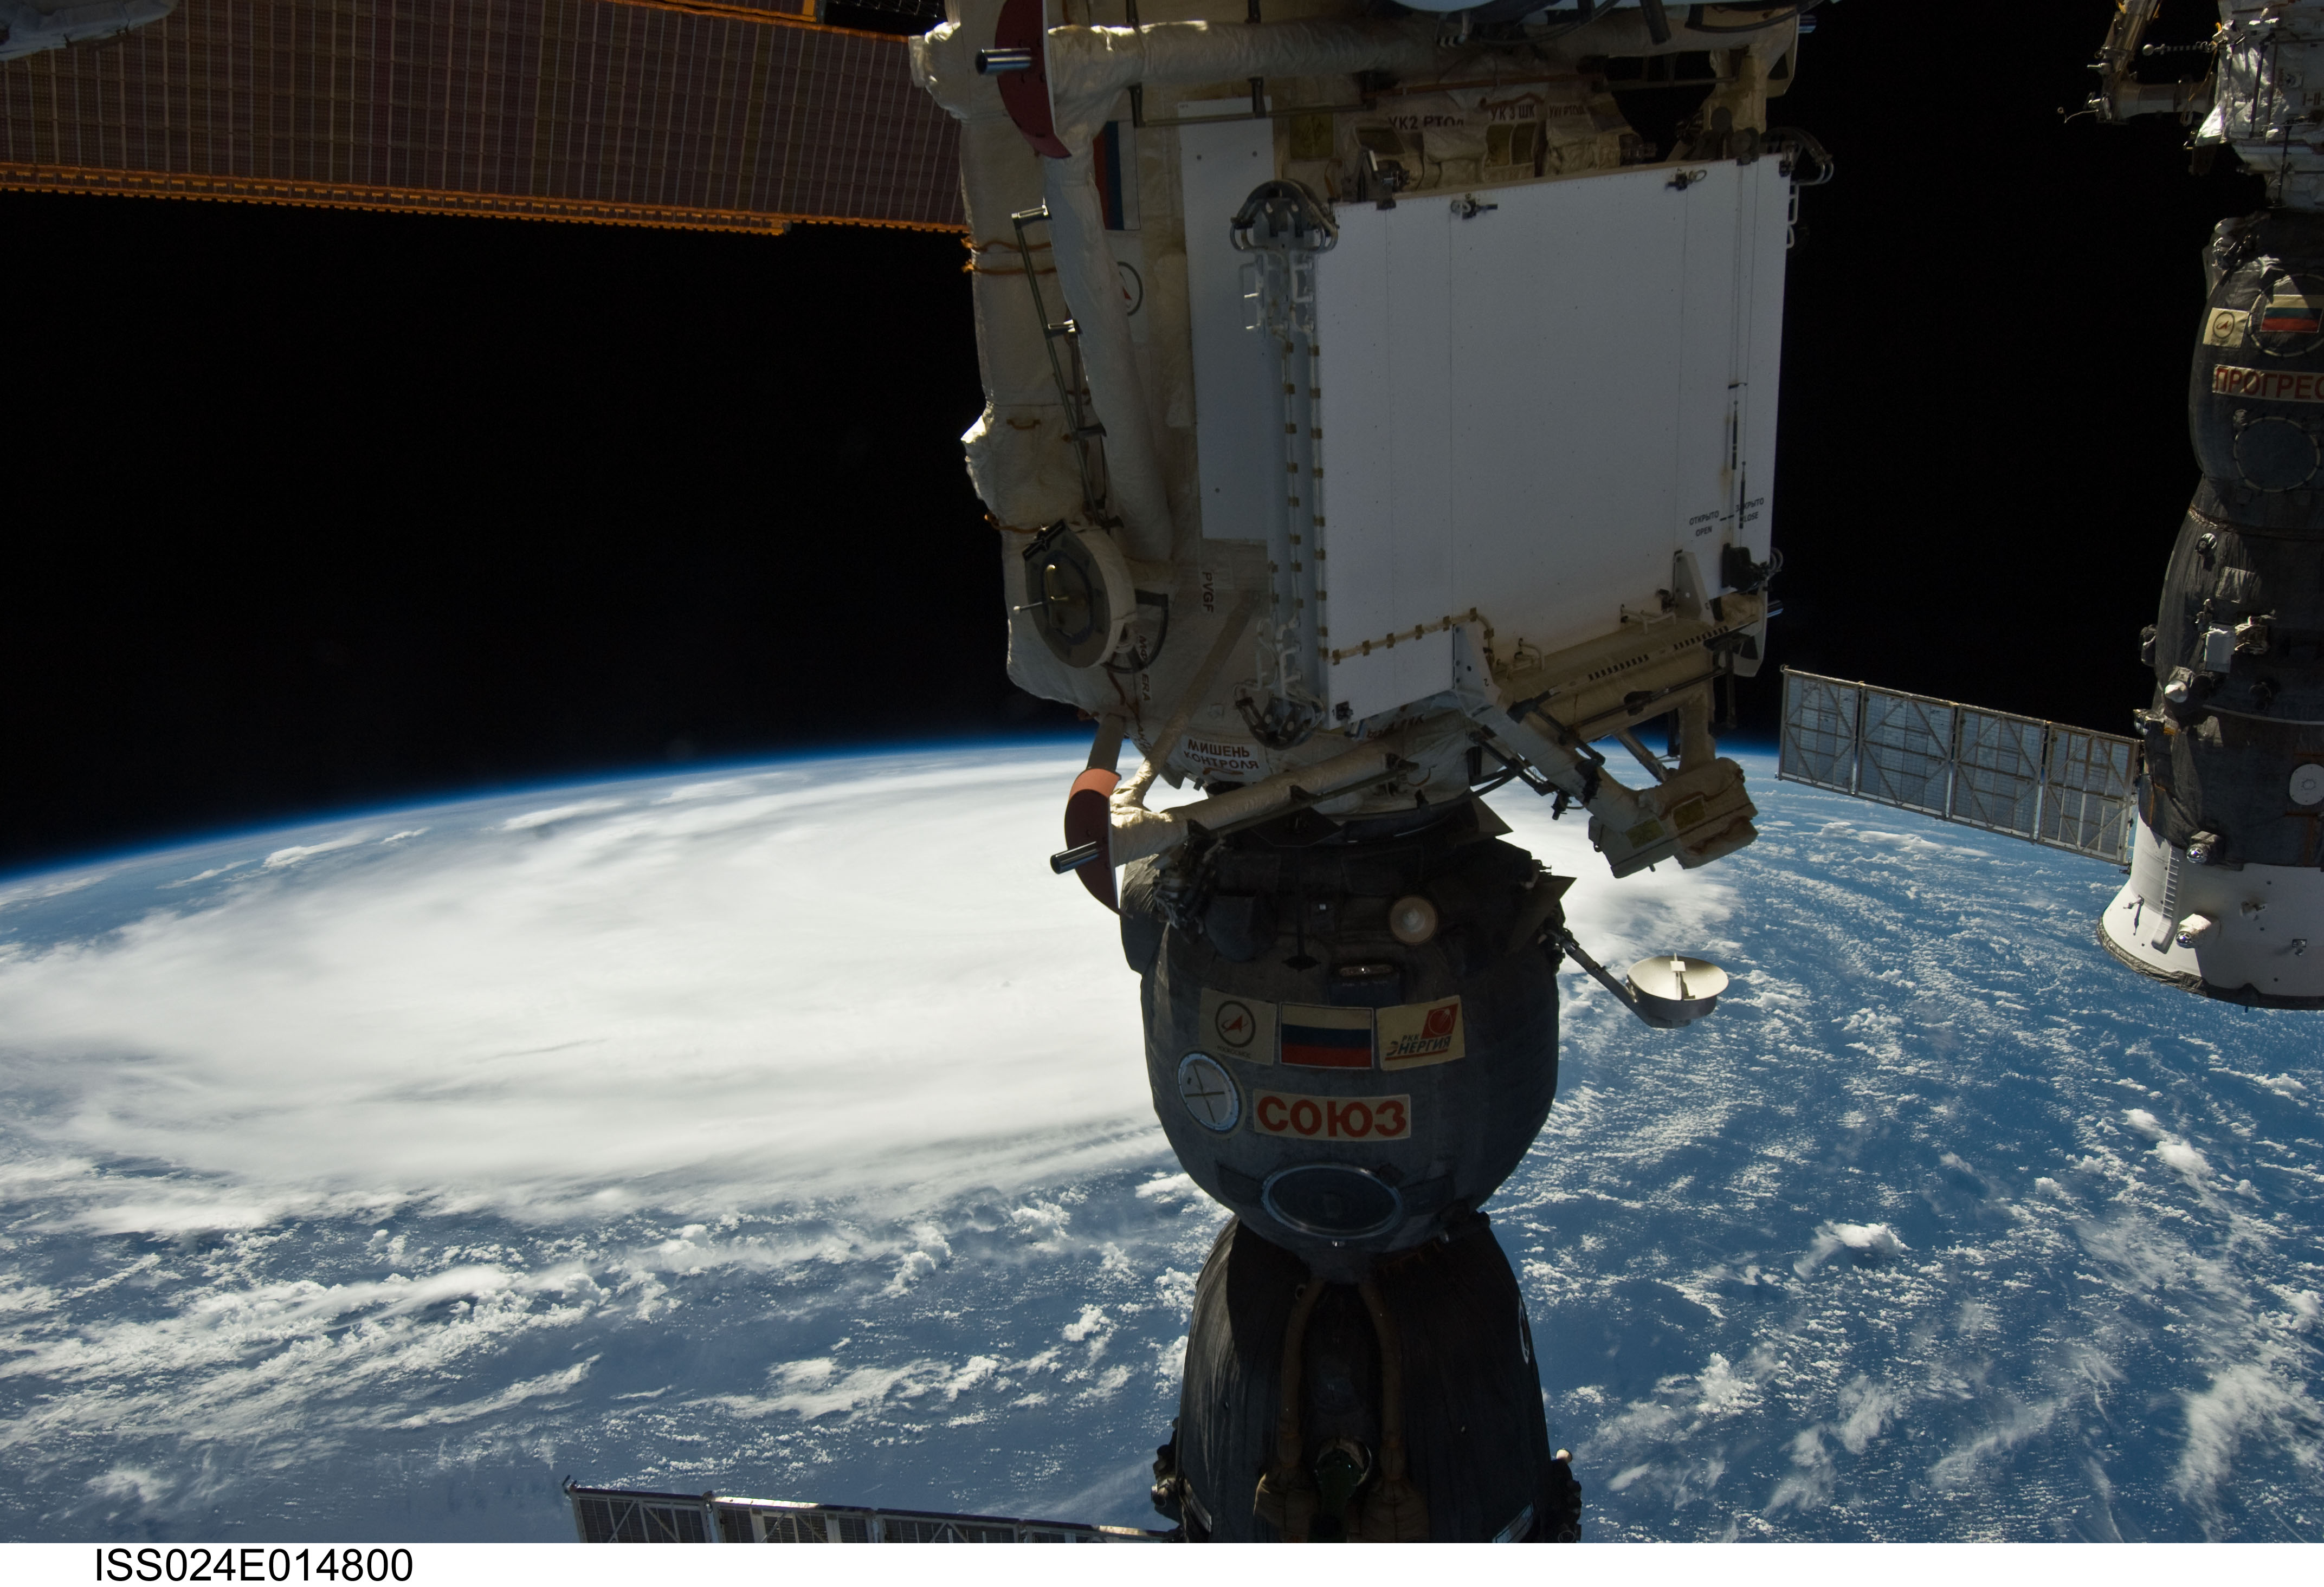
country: ATLANTIC OCEAN
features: PAN-HURRICANE IGOR, SPIRAL BANDS, EYE, SEA SURFACE, ISS
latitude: 20.0
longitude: -55.0
